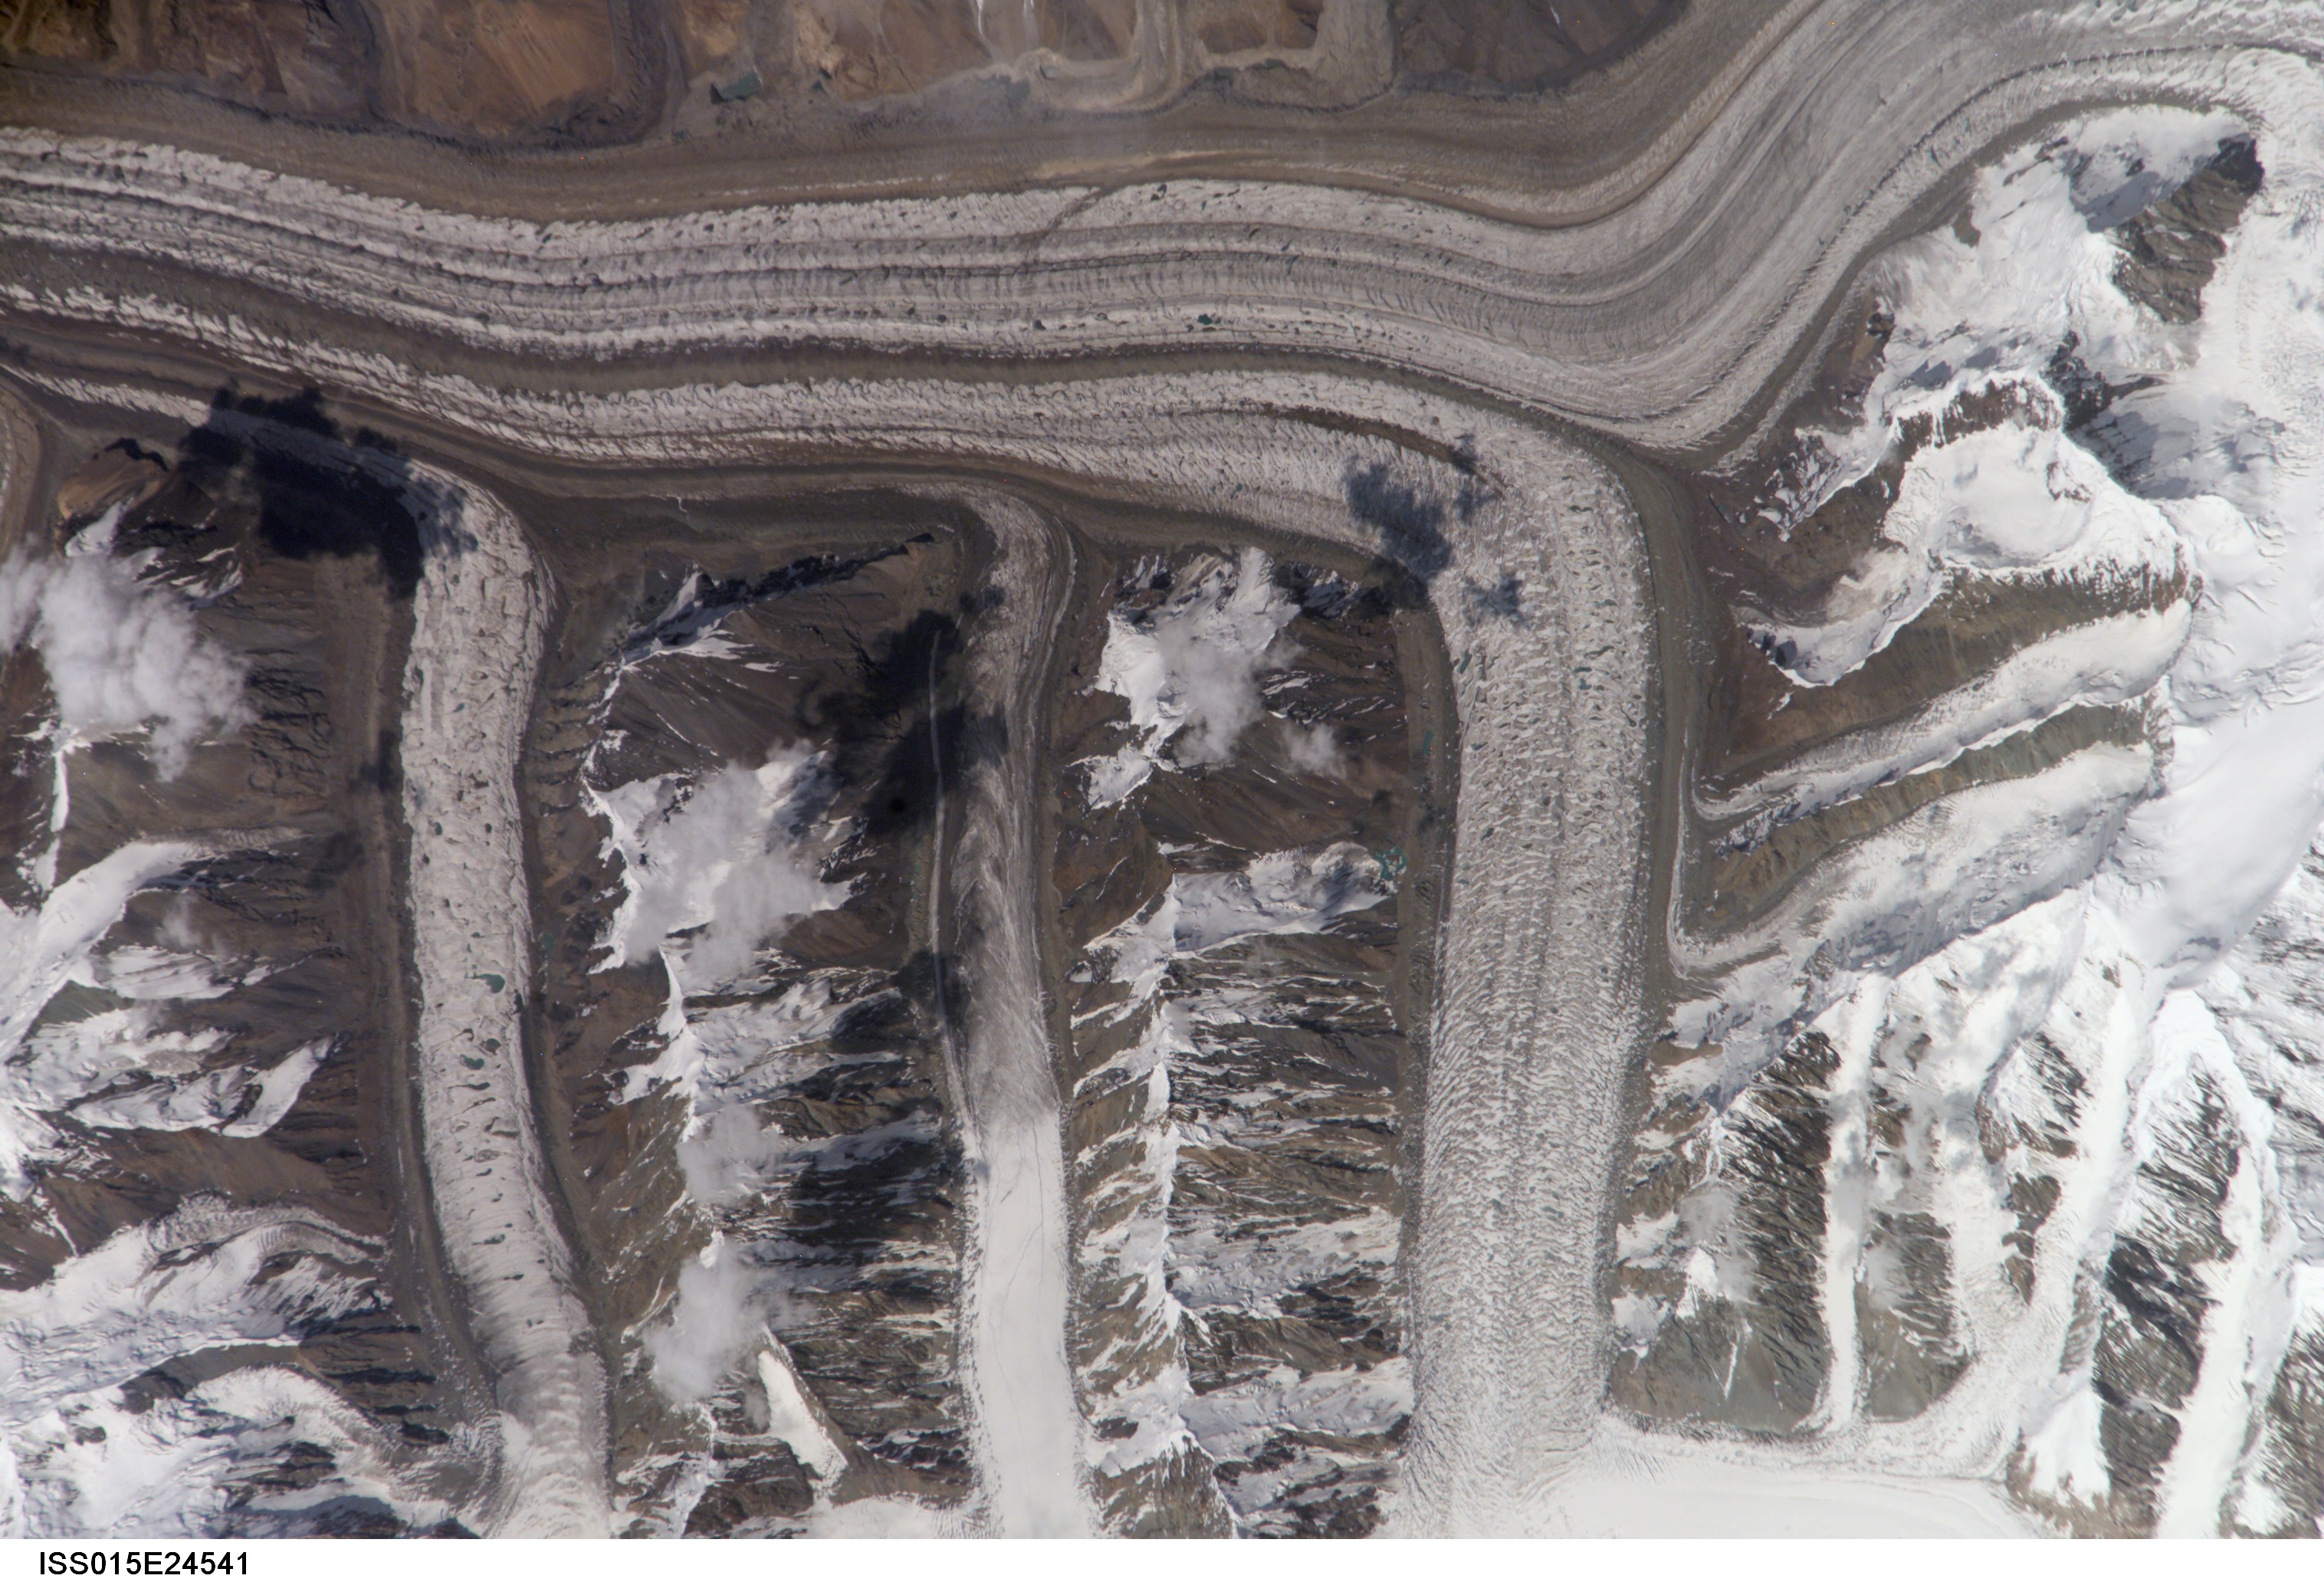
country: KYRGYZSTAN
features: VALLEY GLACIERS, C. TIEN MTS.
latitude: 42.1
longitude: 80.1
